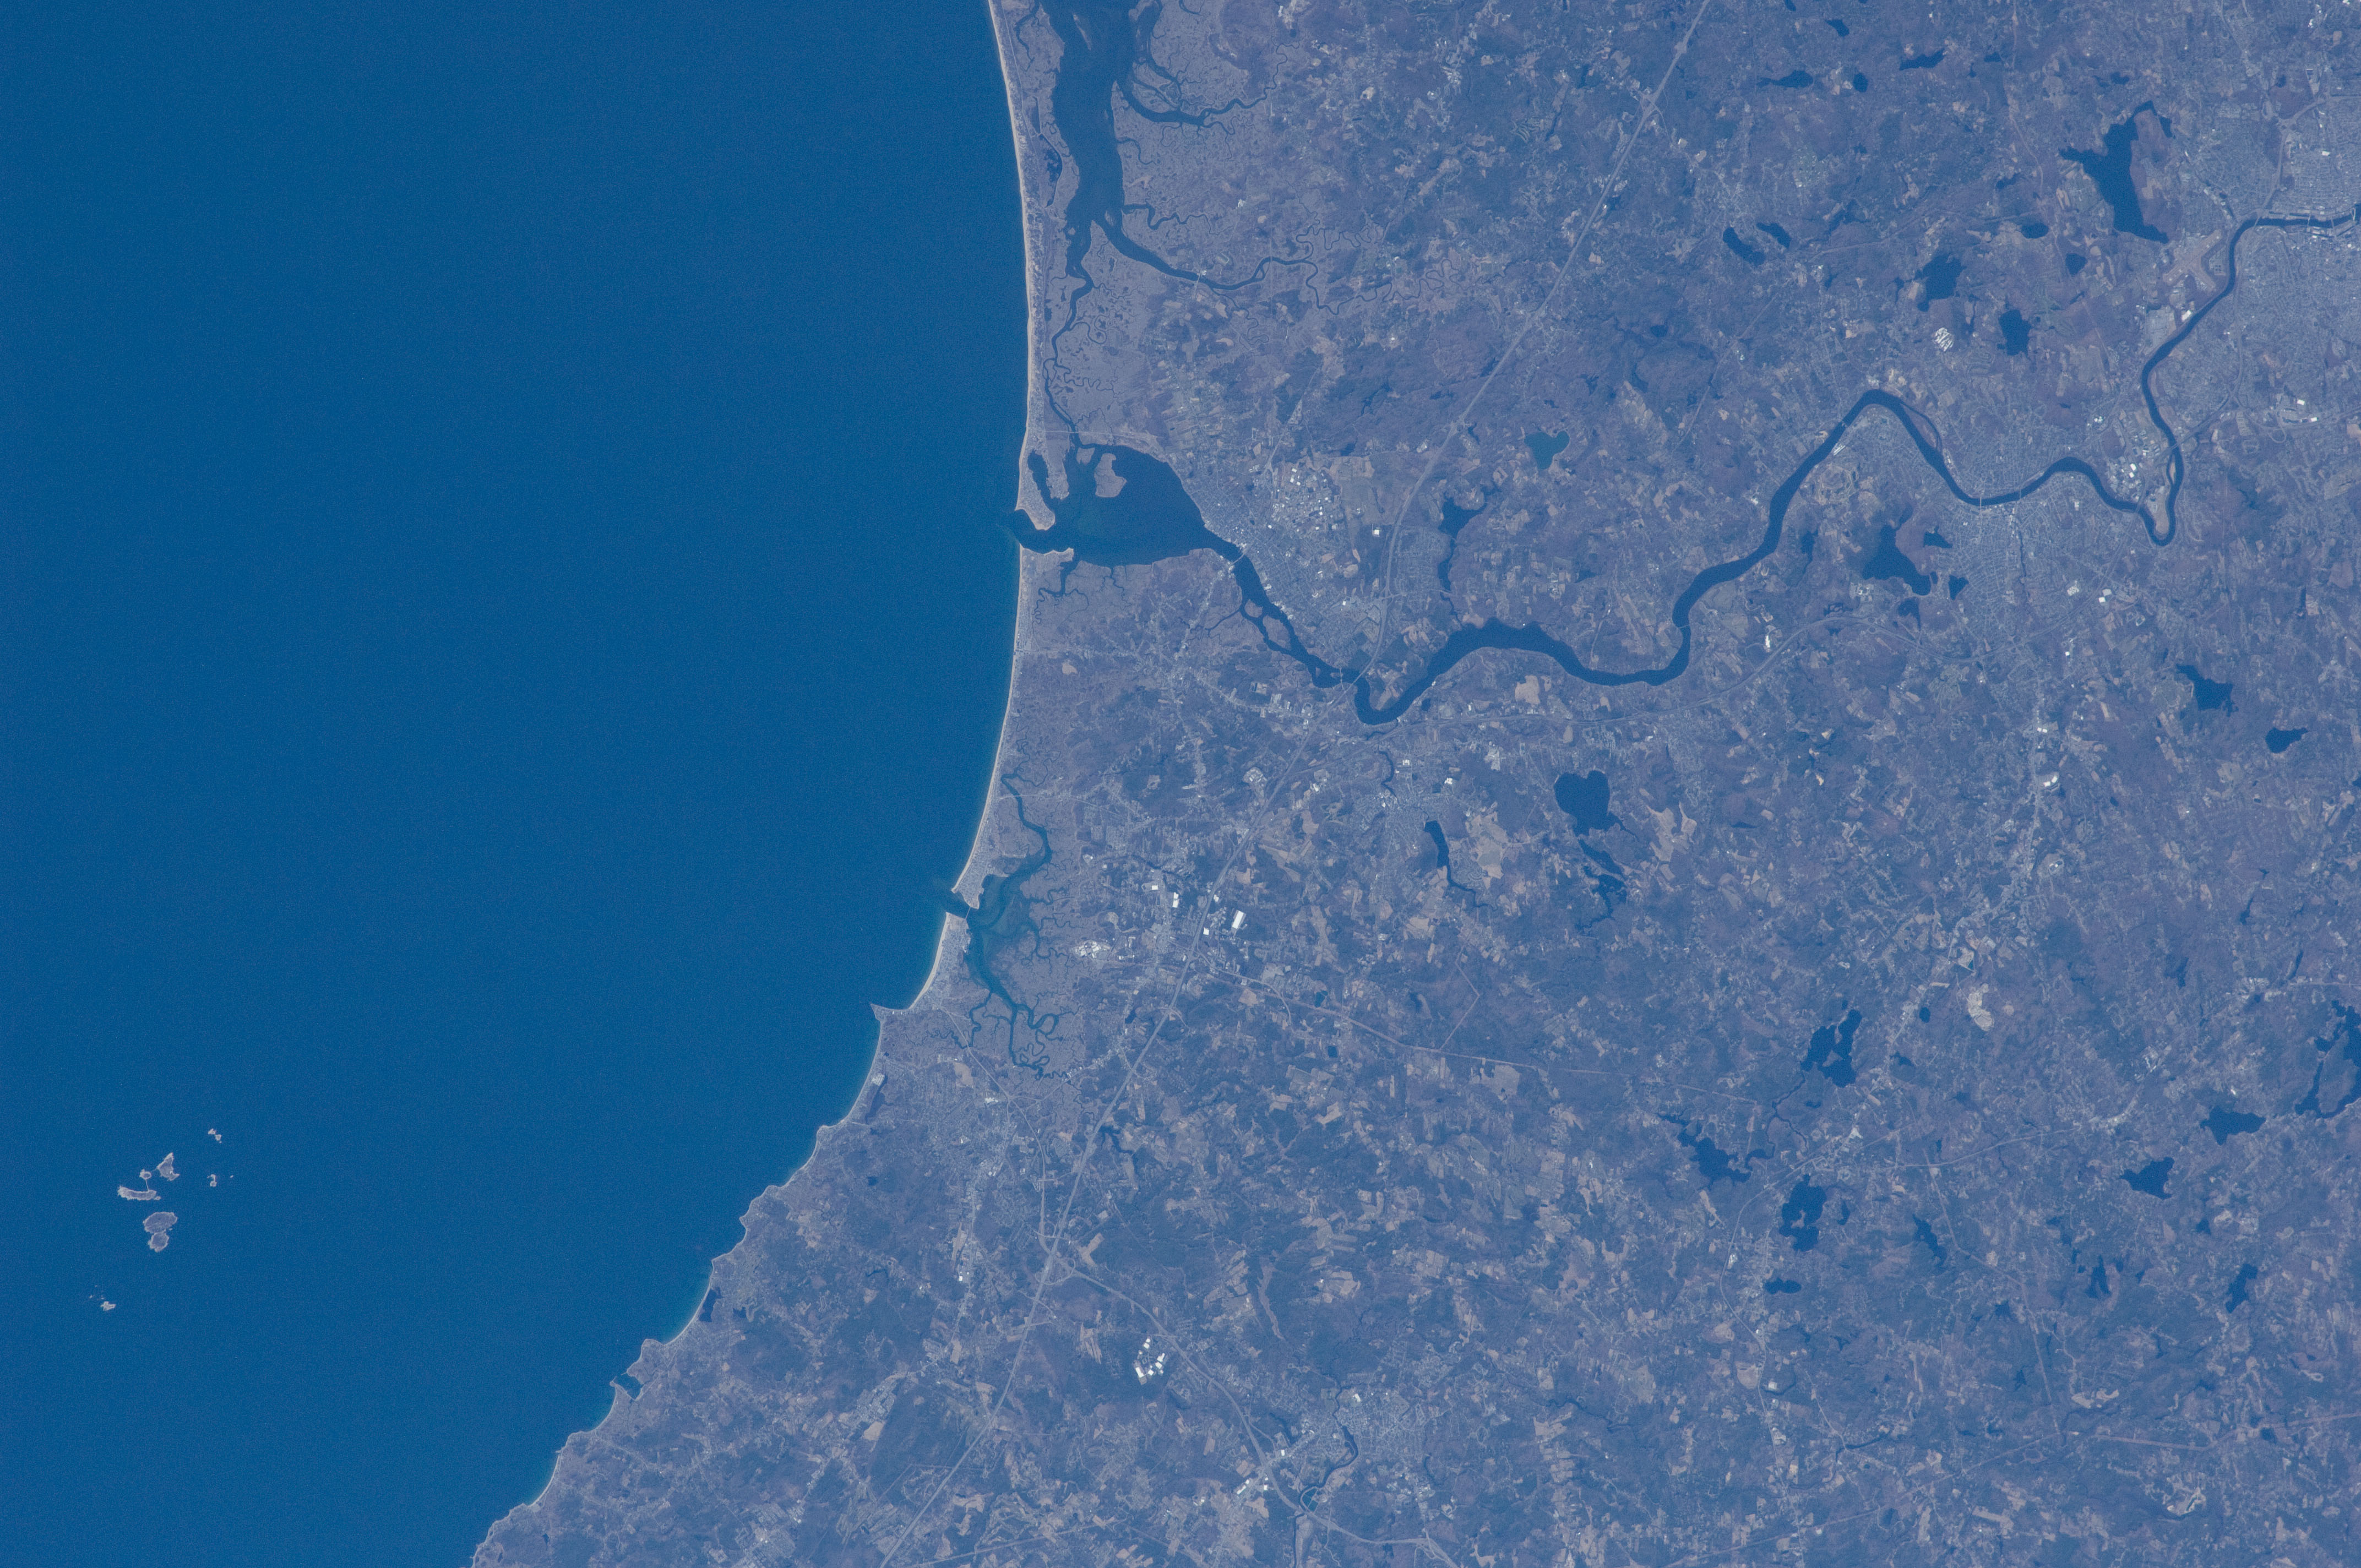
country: USA-MASSACHUSETTS
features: AMESBURY, NEWBURY, MERRIMACK R., PLUM I., G. OF MAINE, ISLES OF SHOALS
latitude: 42.9
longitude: -70.9
